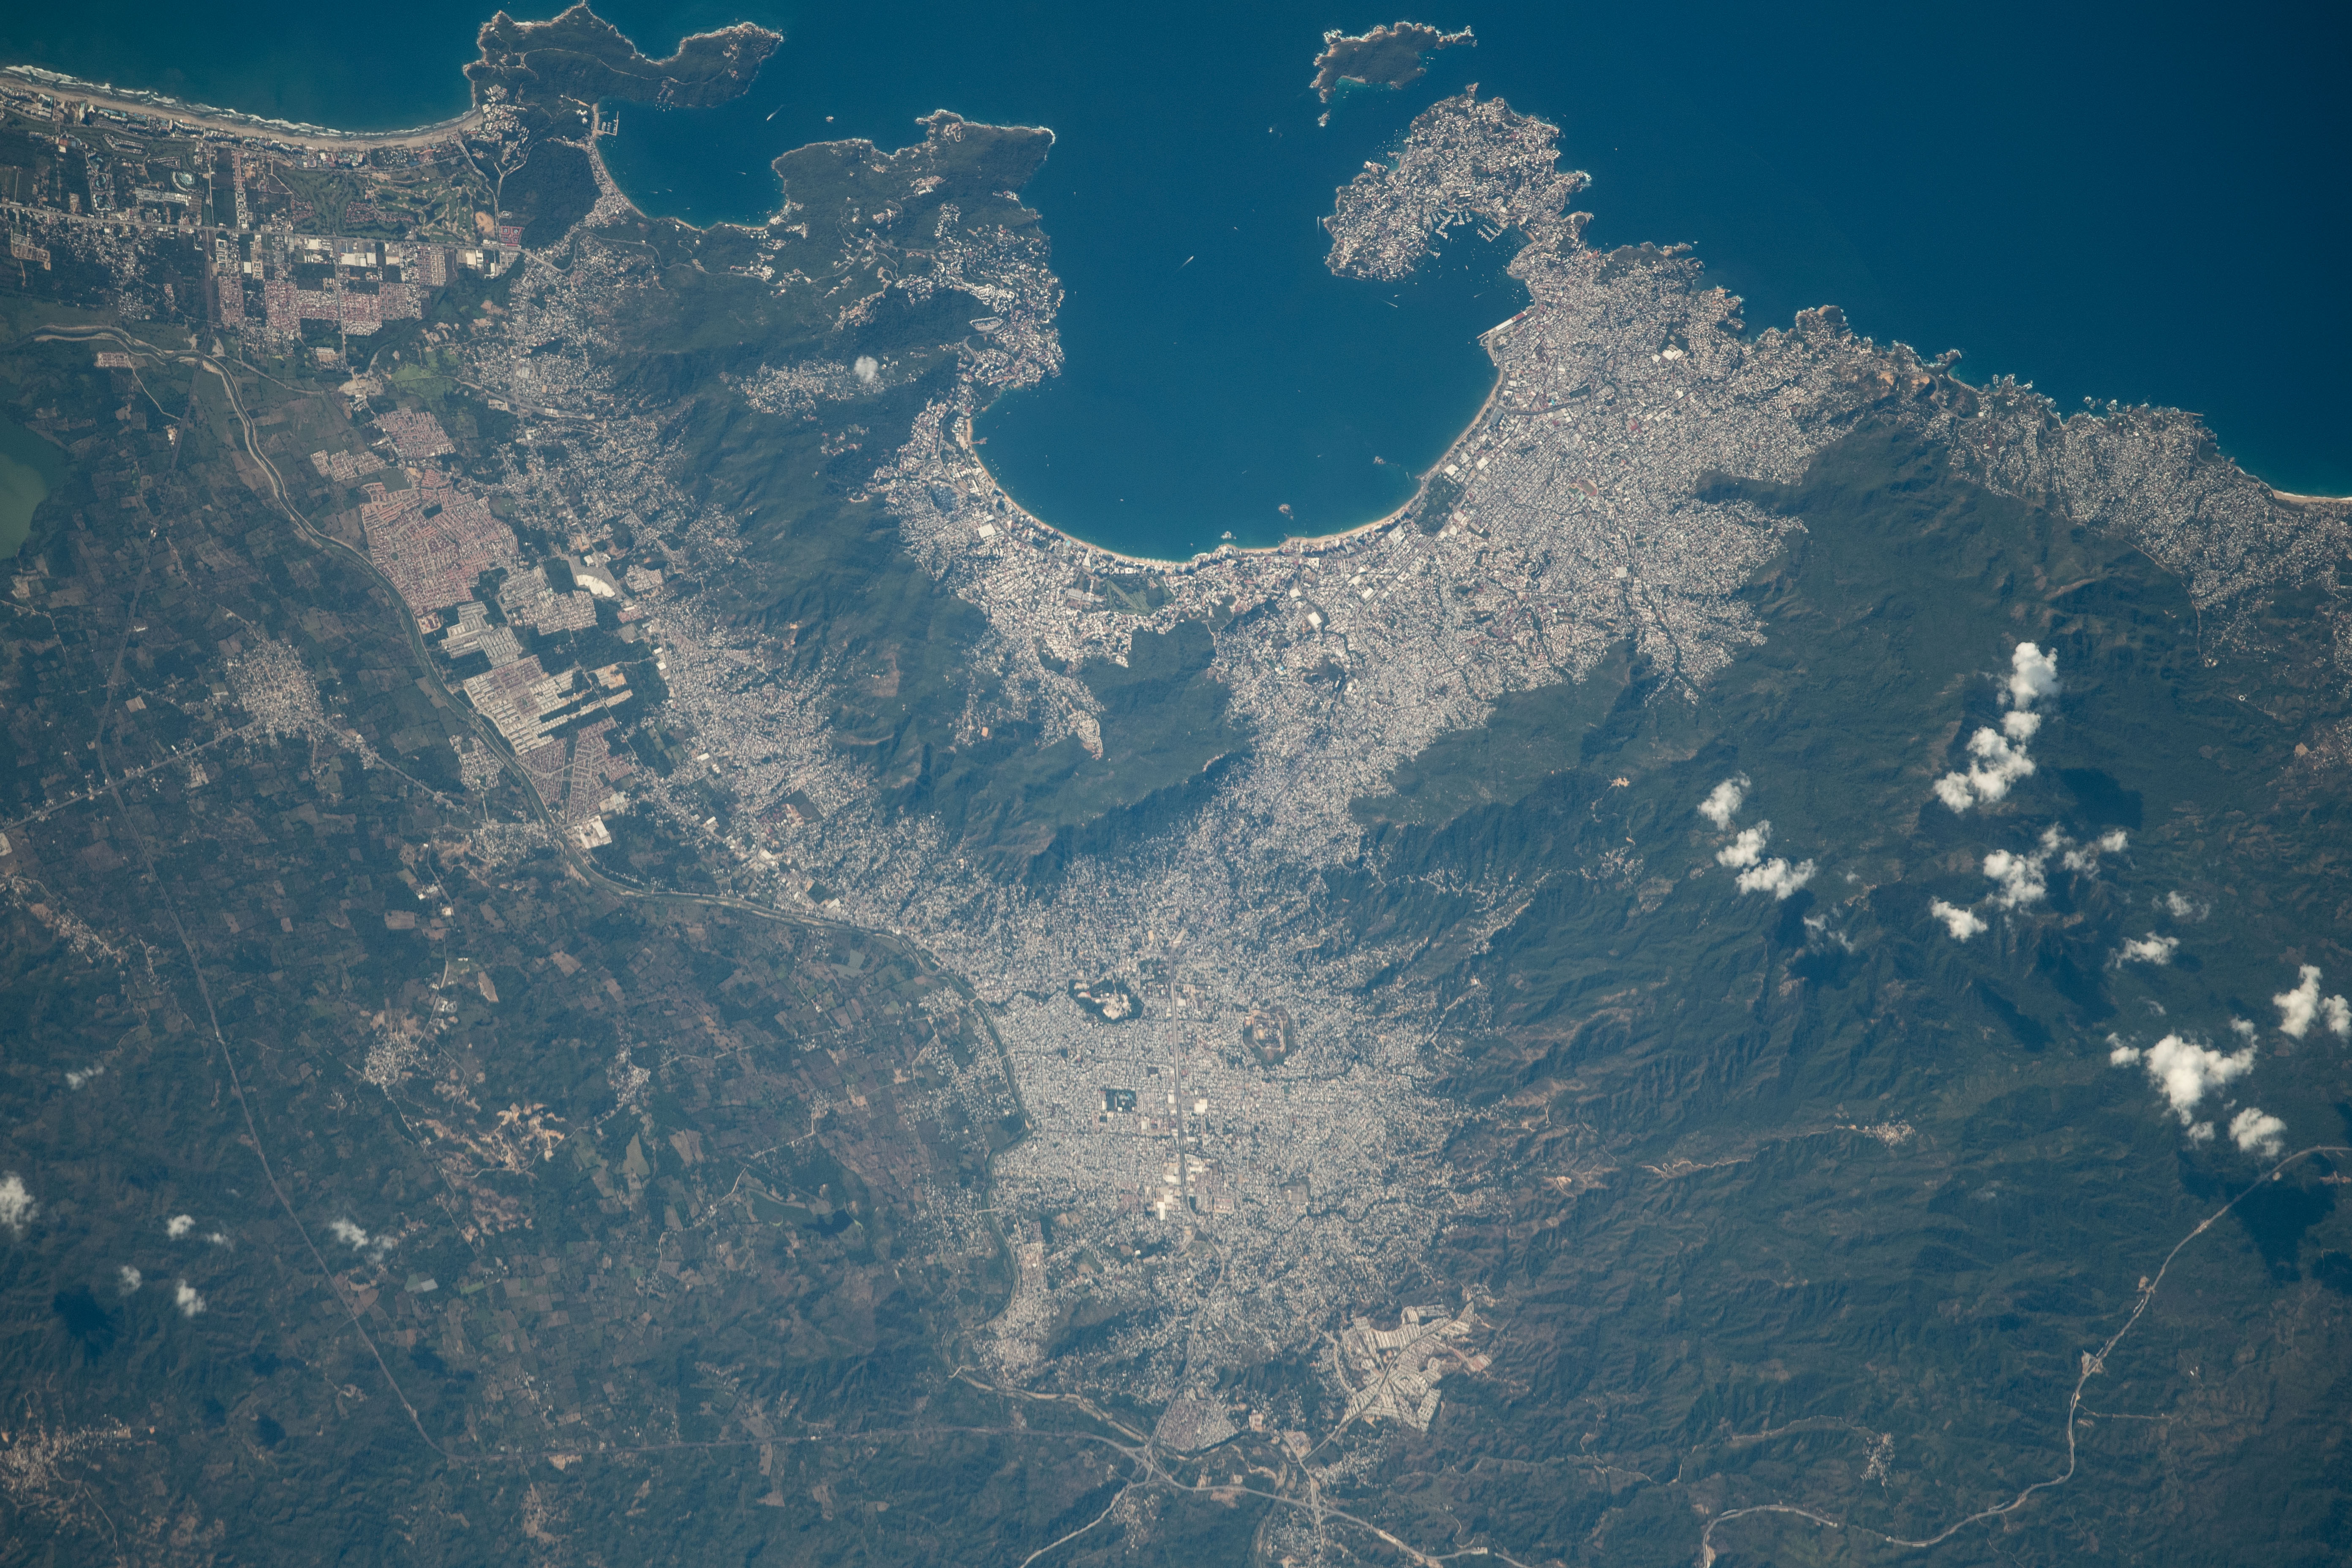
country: MEXICO
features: ACAPULCO
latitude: 16.9
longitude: -99.8
